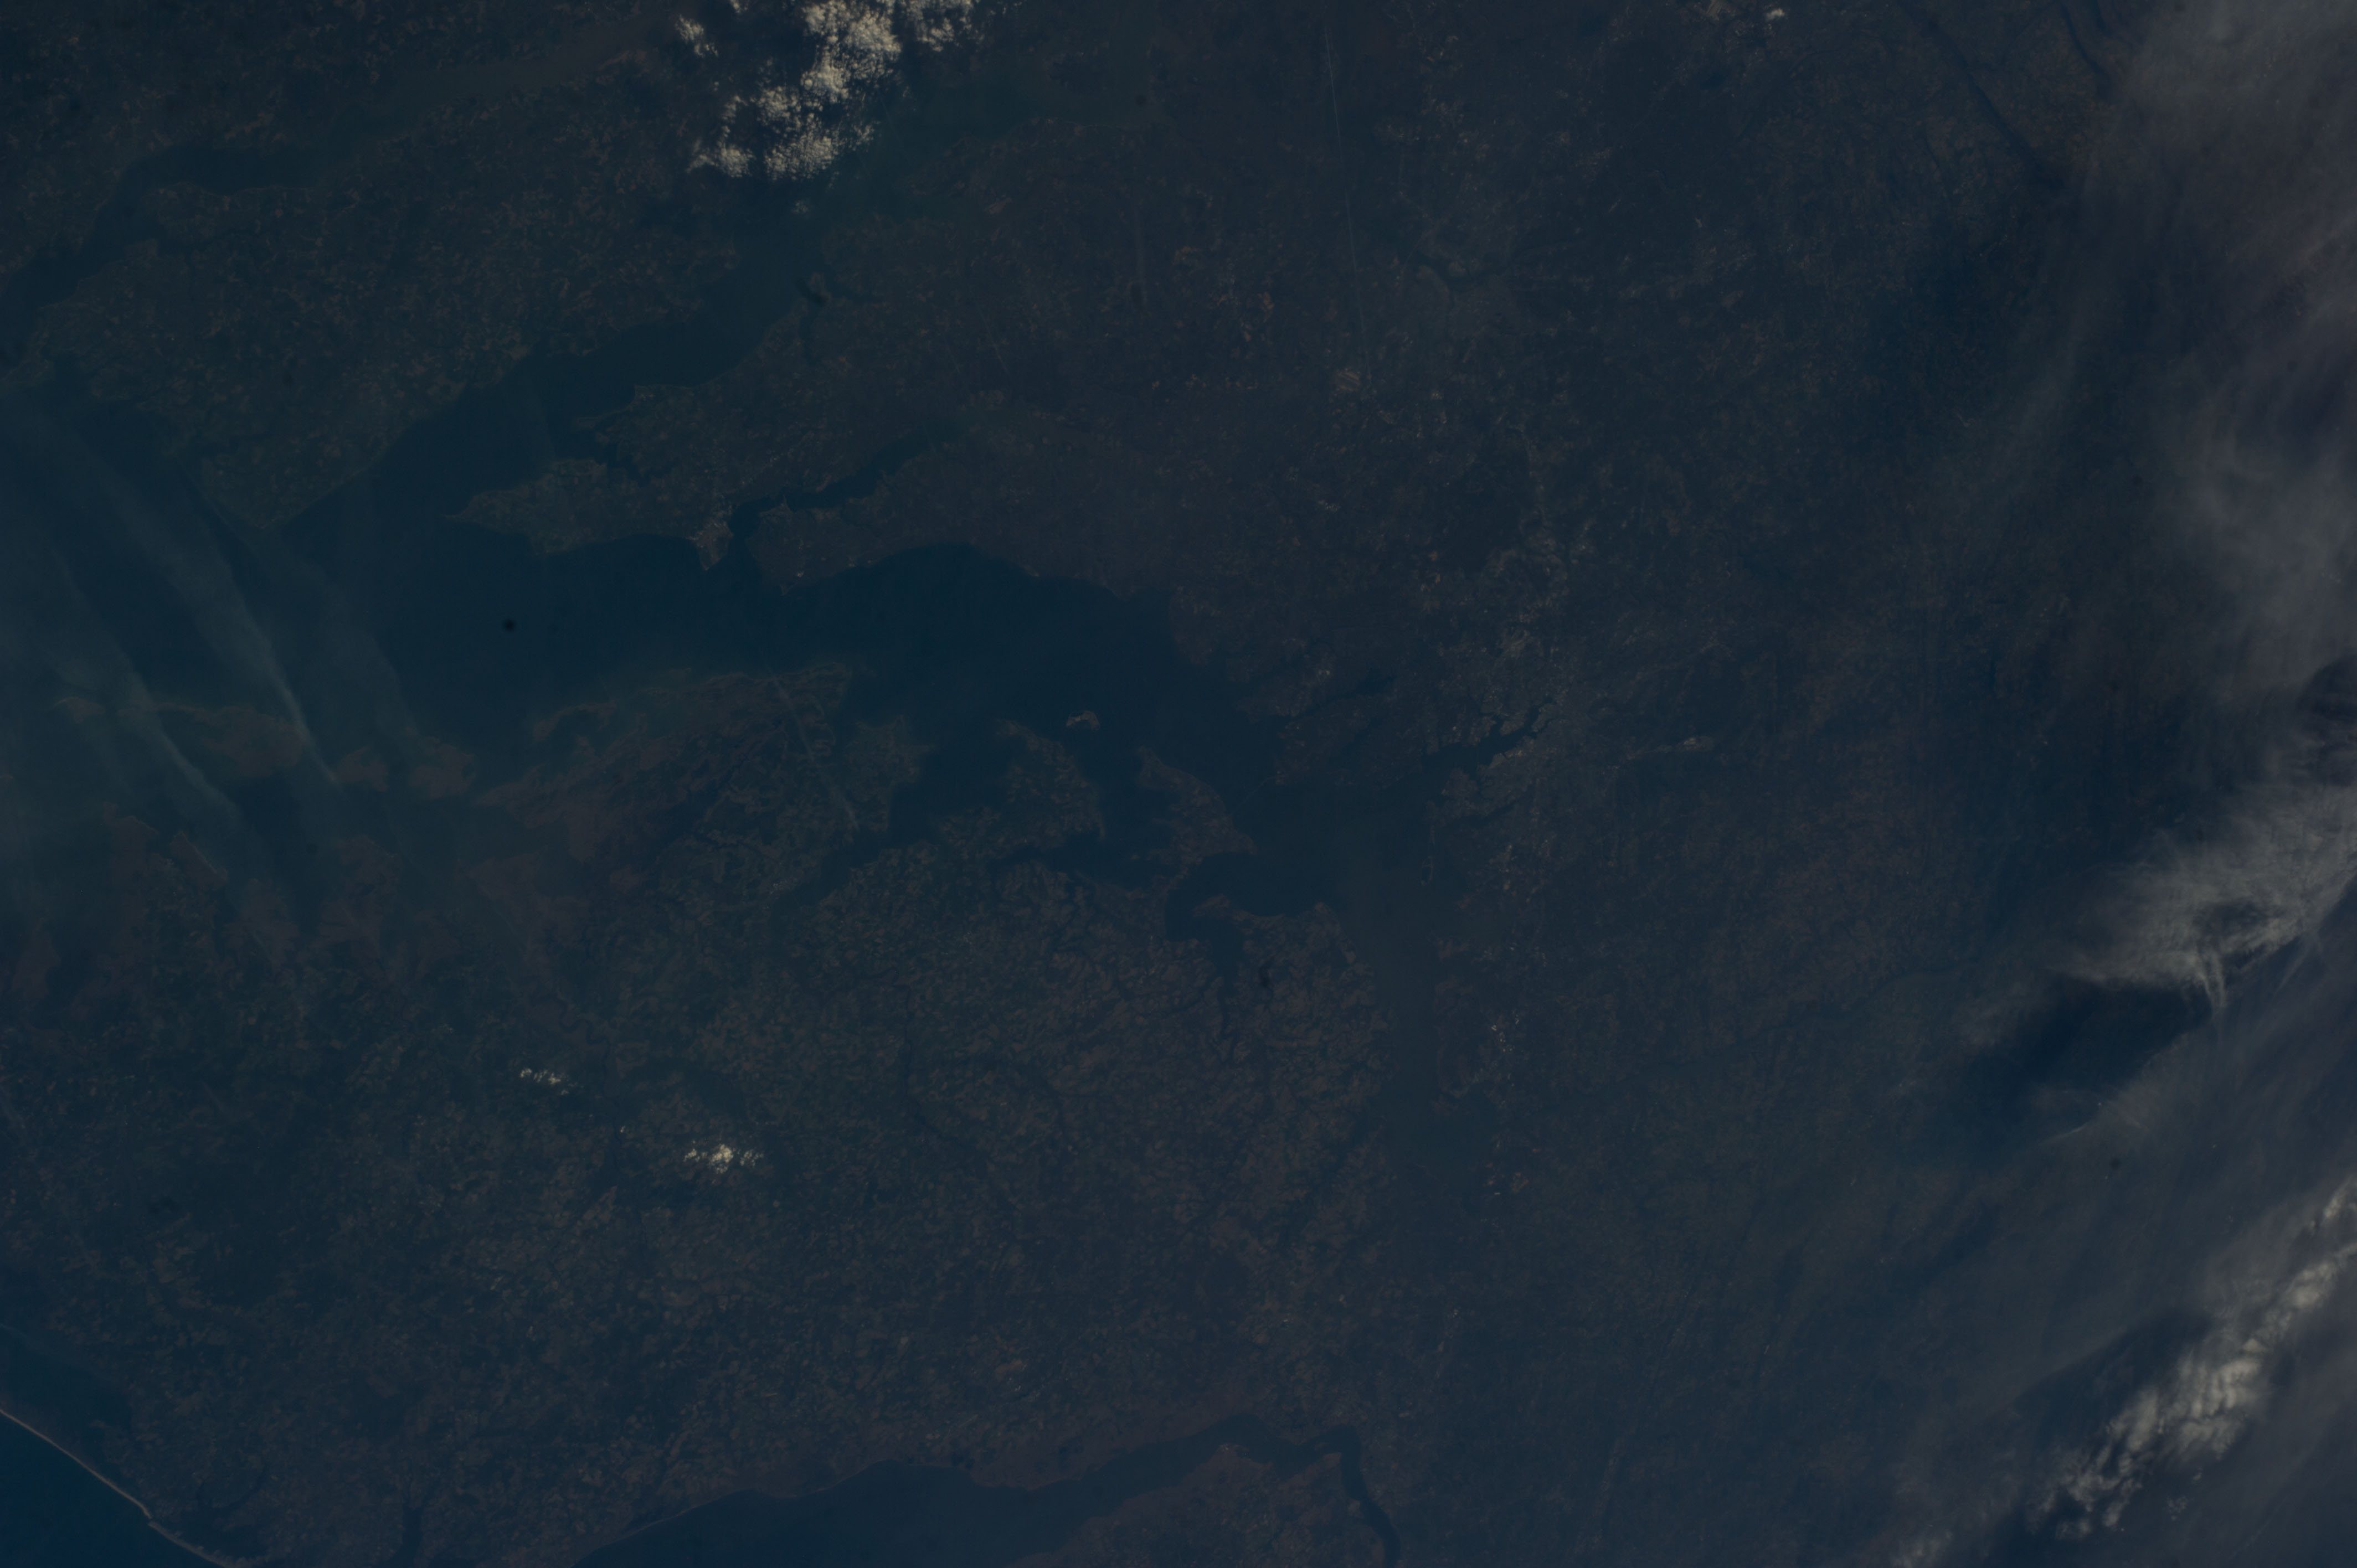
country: USA-MARYLAND
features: EASTERN BAY, BLACKWATER NATIONAL WILDLIFE REFUGE
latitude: 38.8
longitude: -76.3
